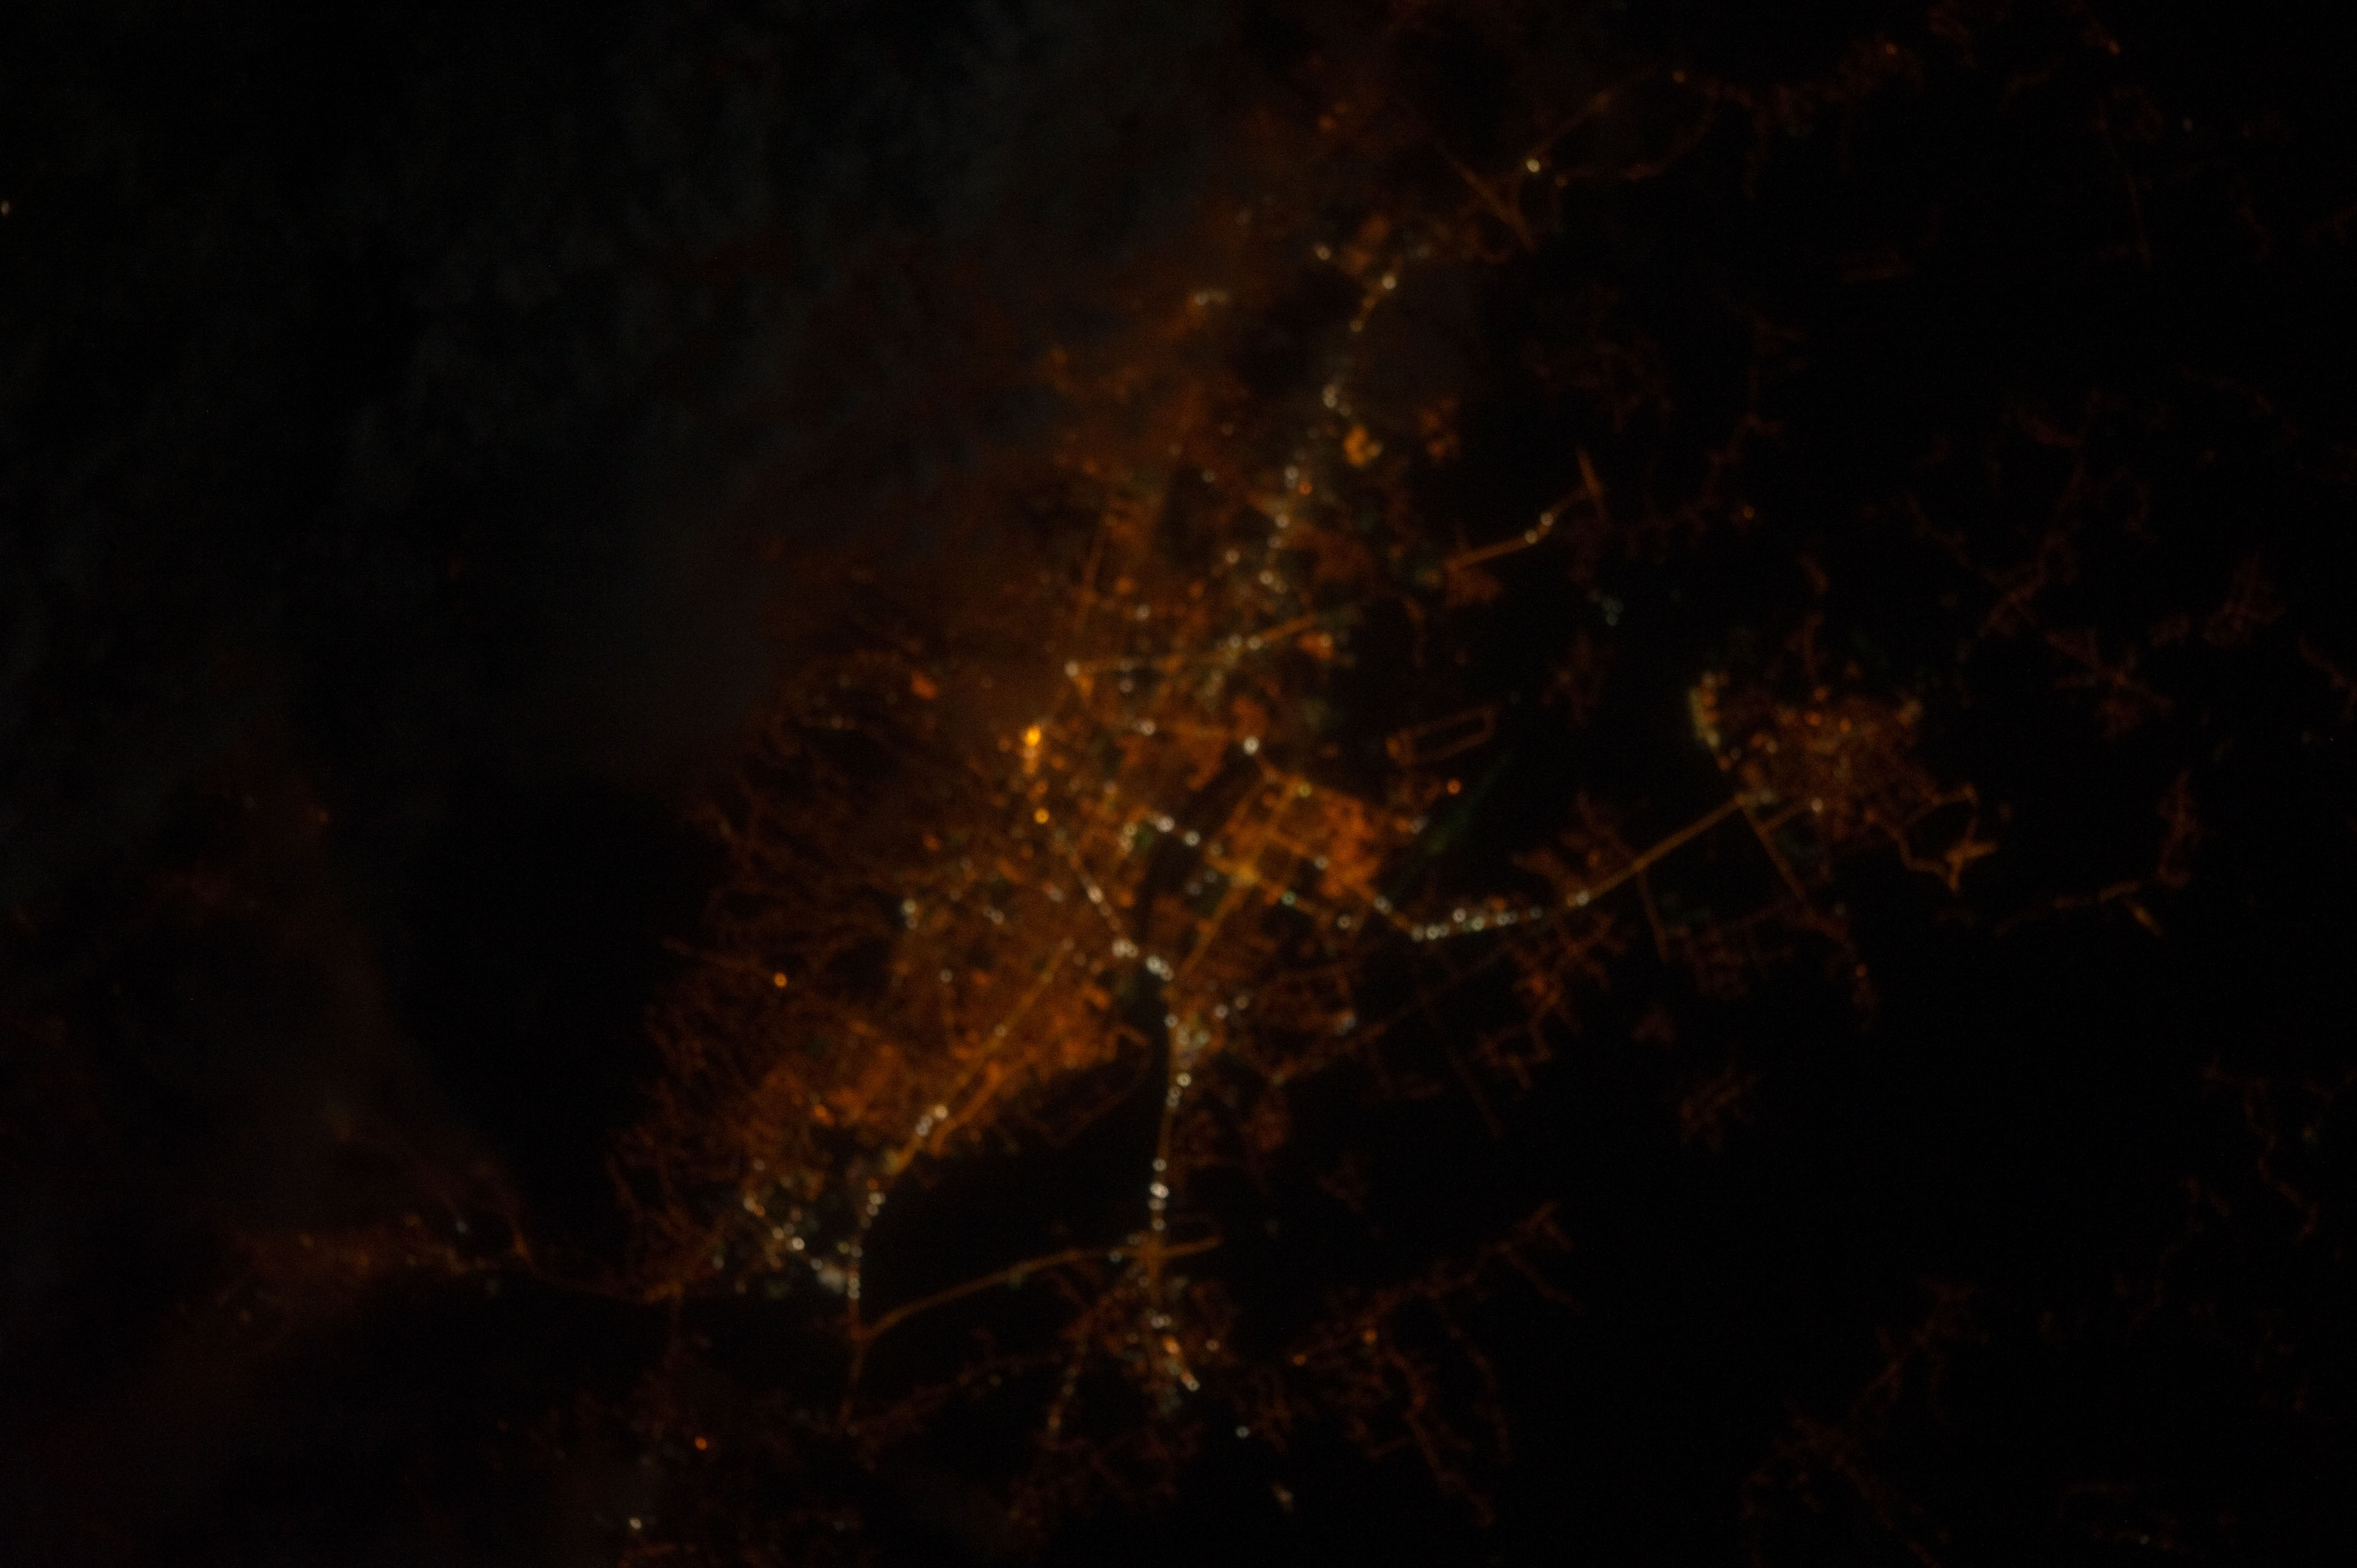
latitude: 43.3
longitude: 16.4
